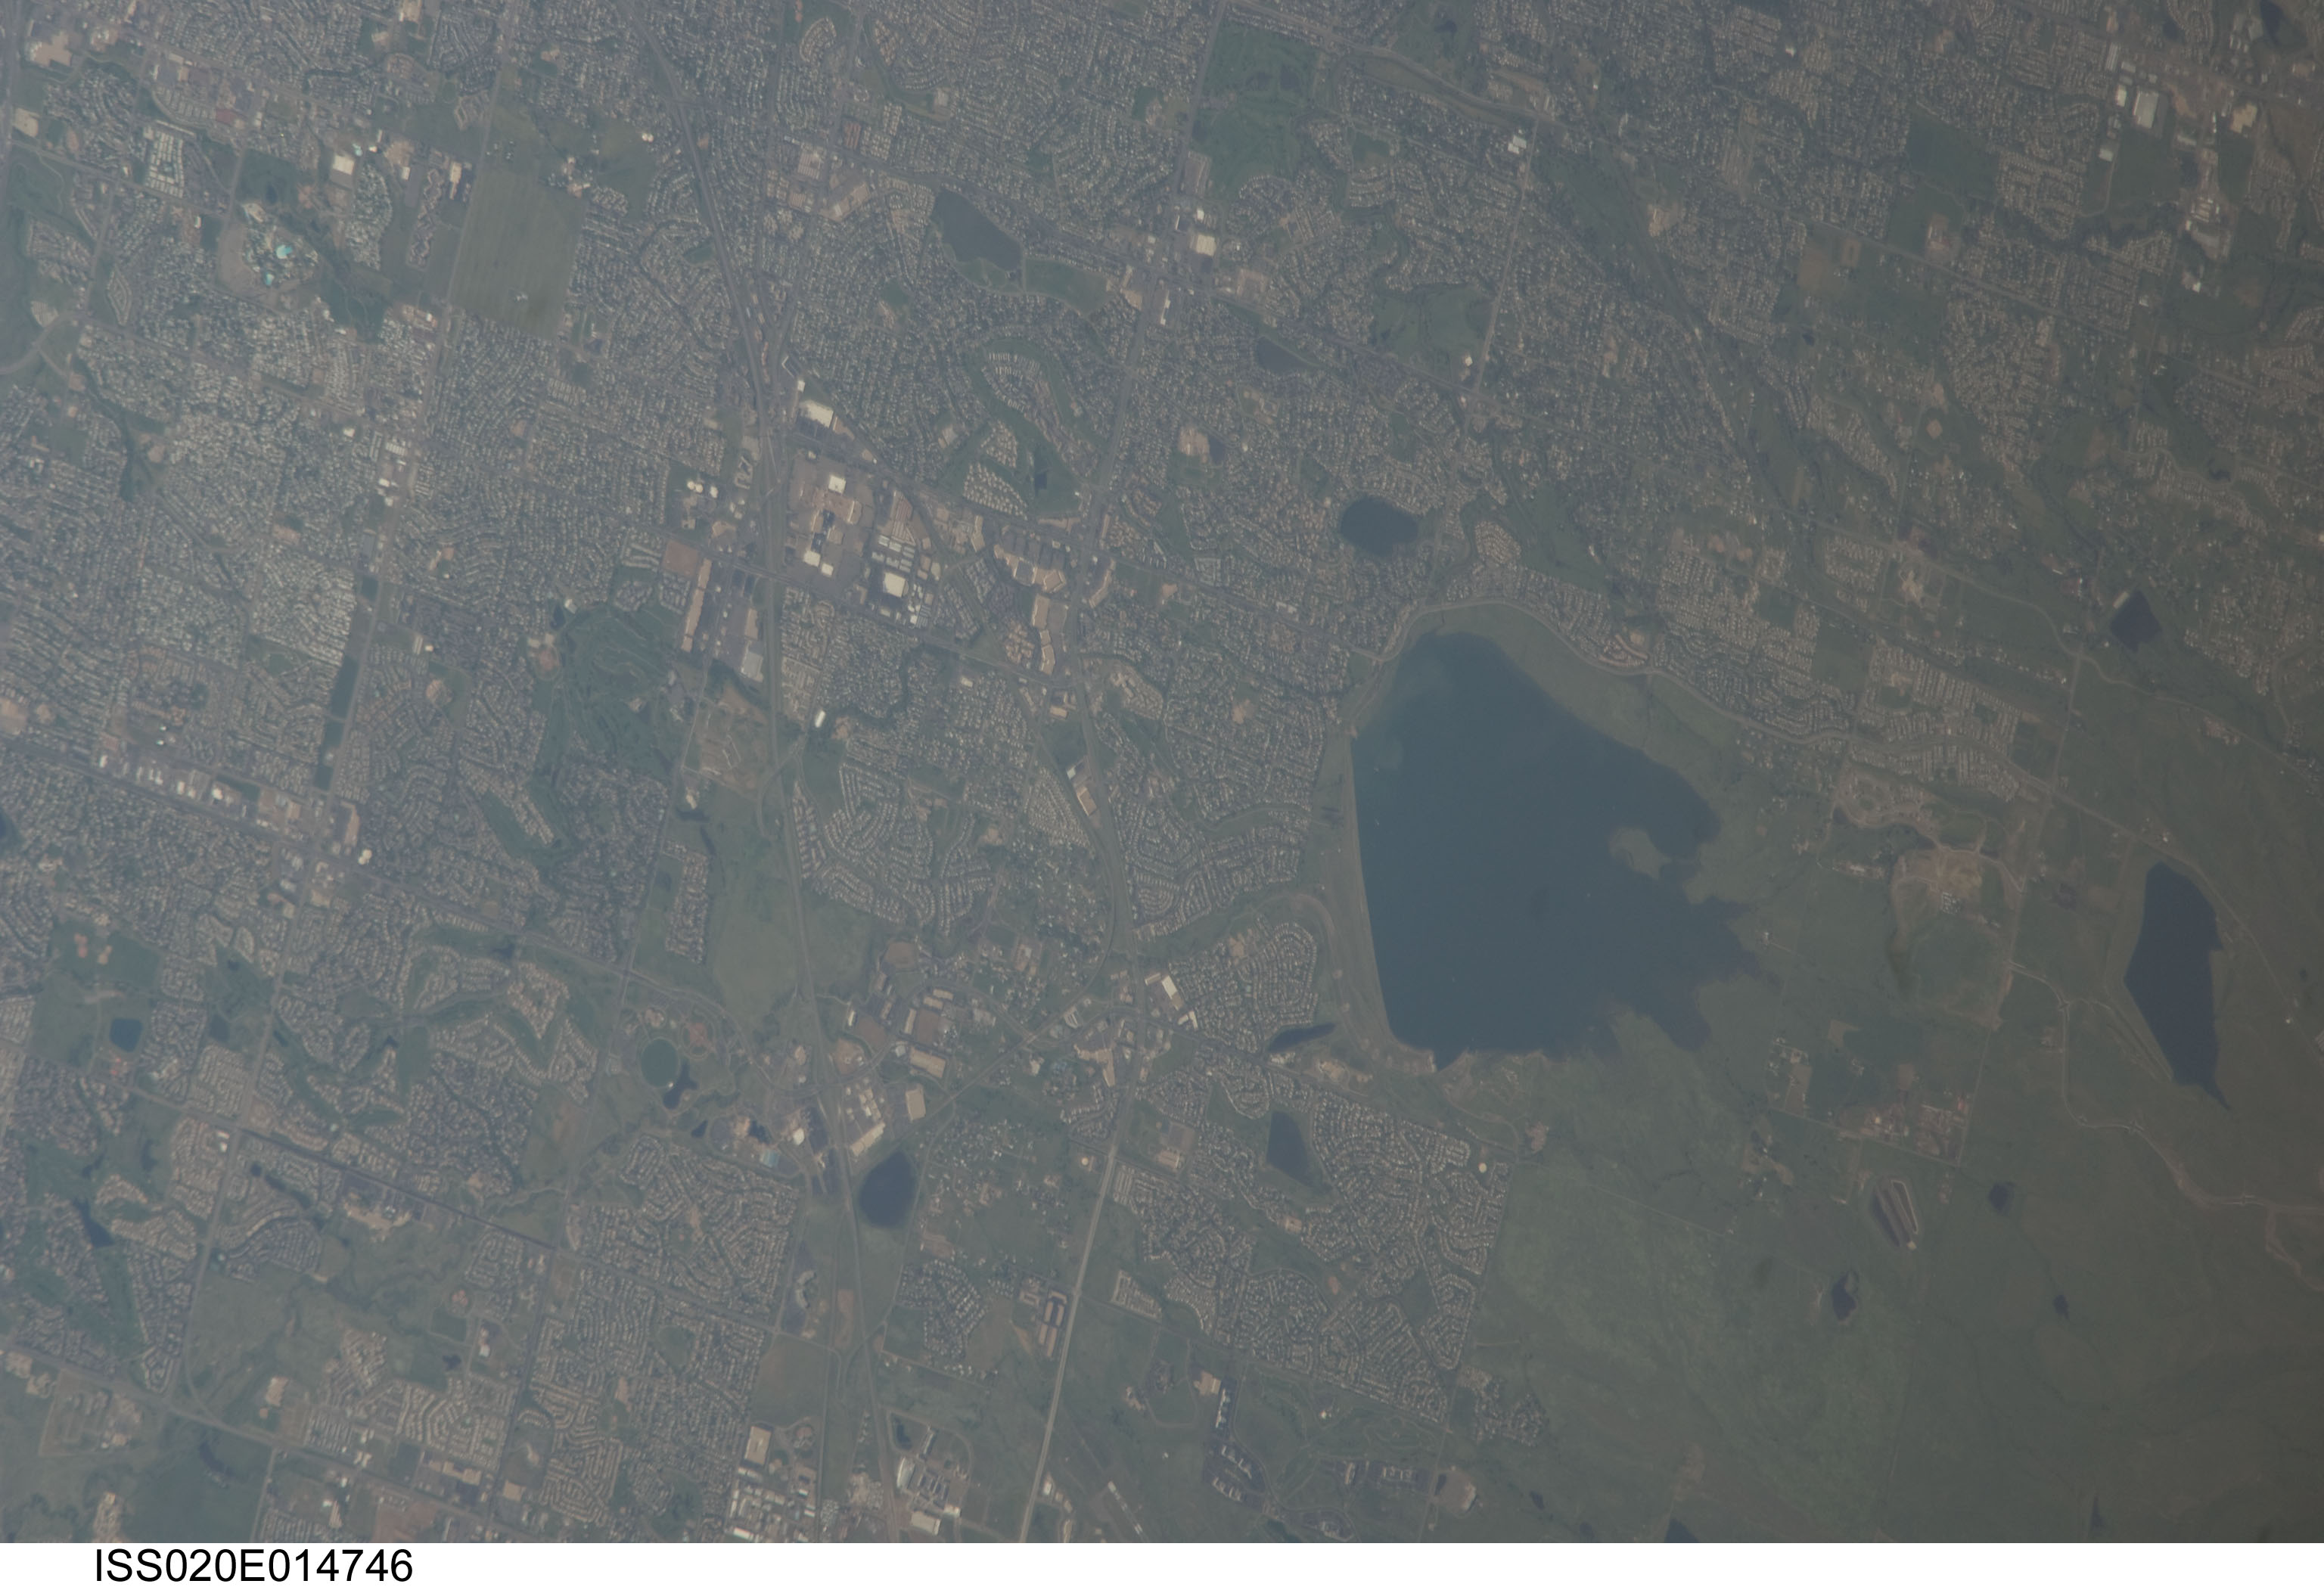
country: USA-COLORADO
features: STANDLEY LAKE,WELTON RESERVOIR,WESTMINSTER CO
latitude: 39.9
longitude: -105.1
